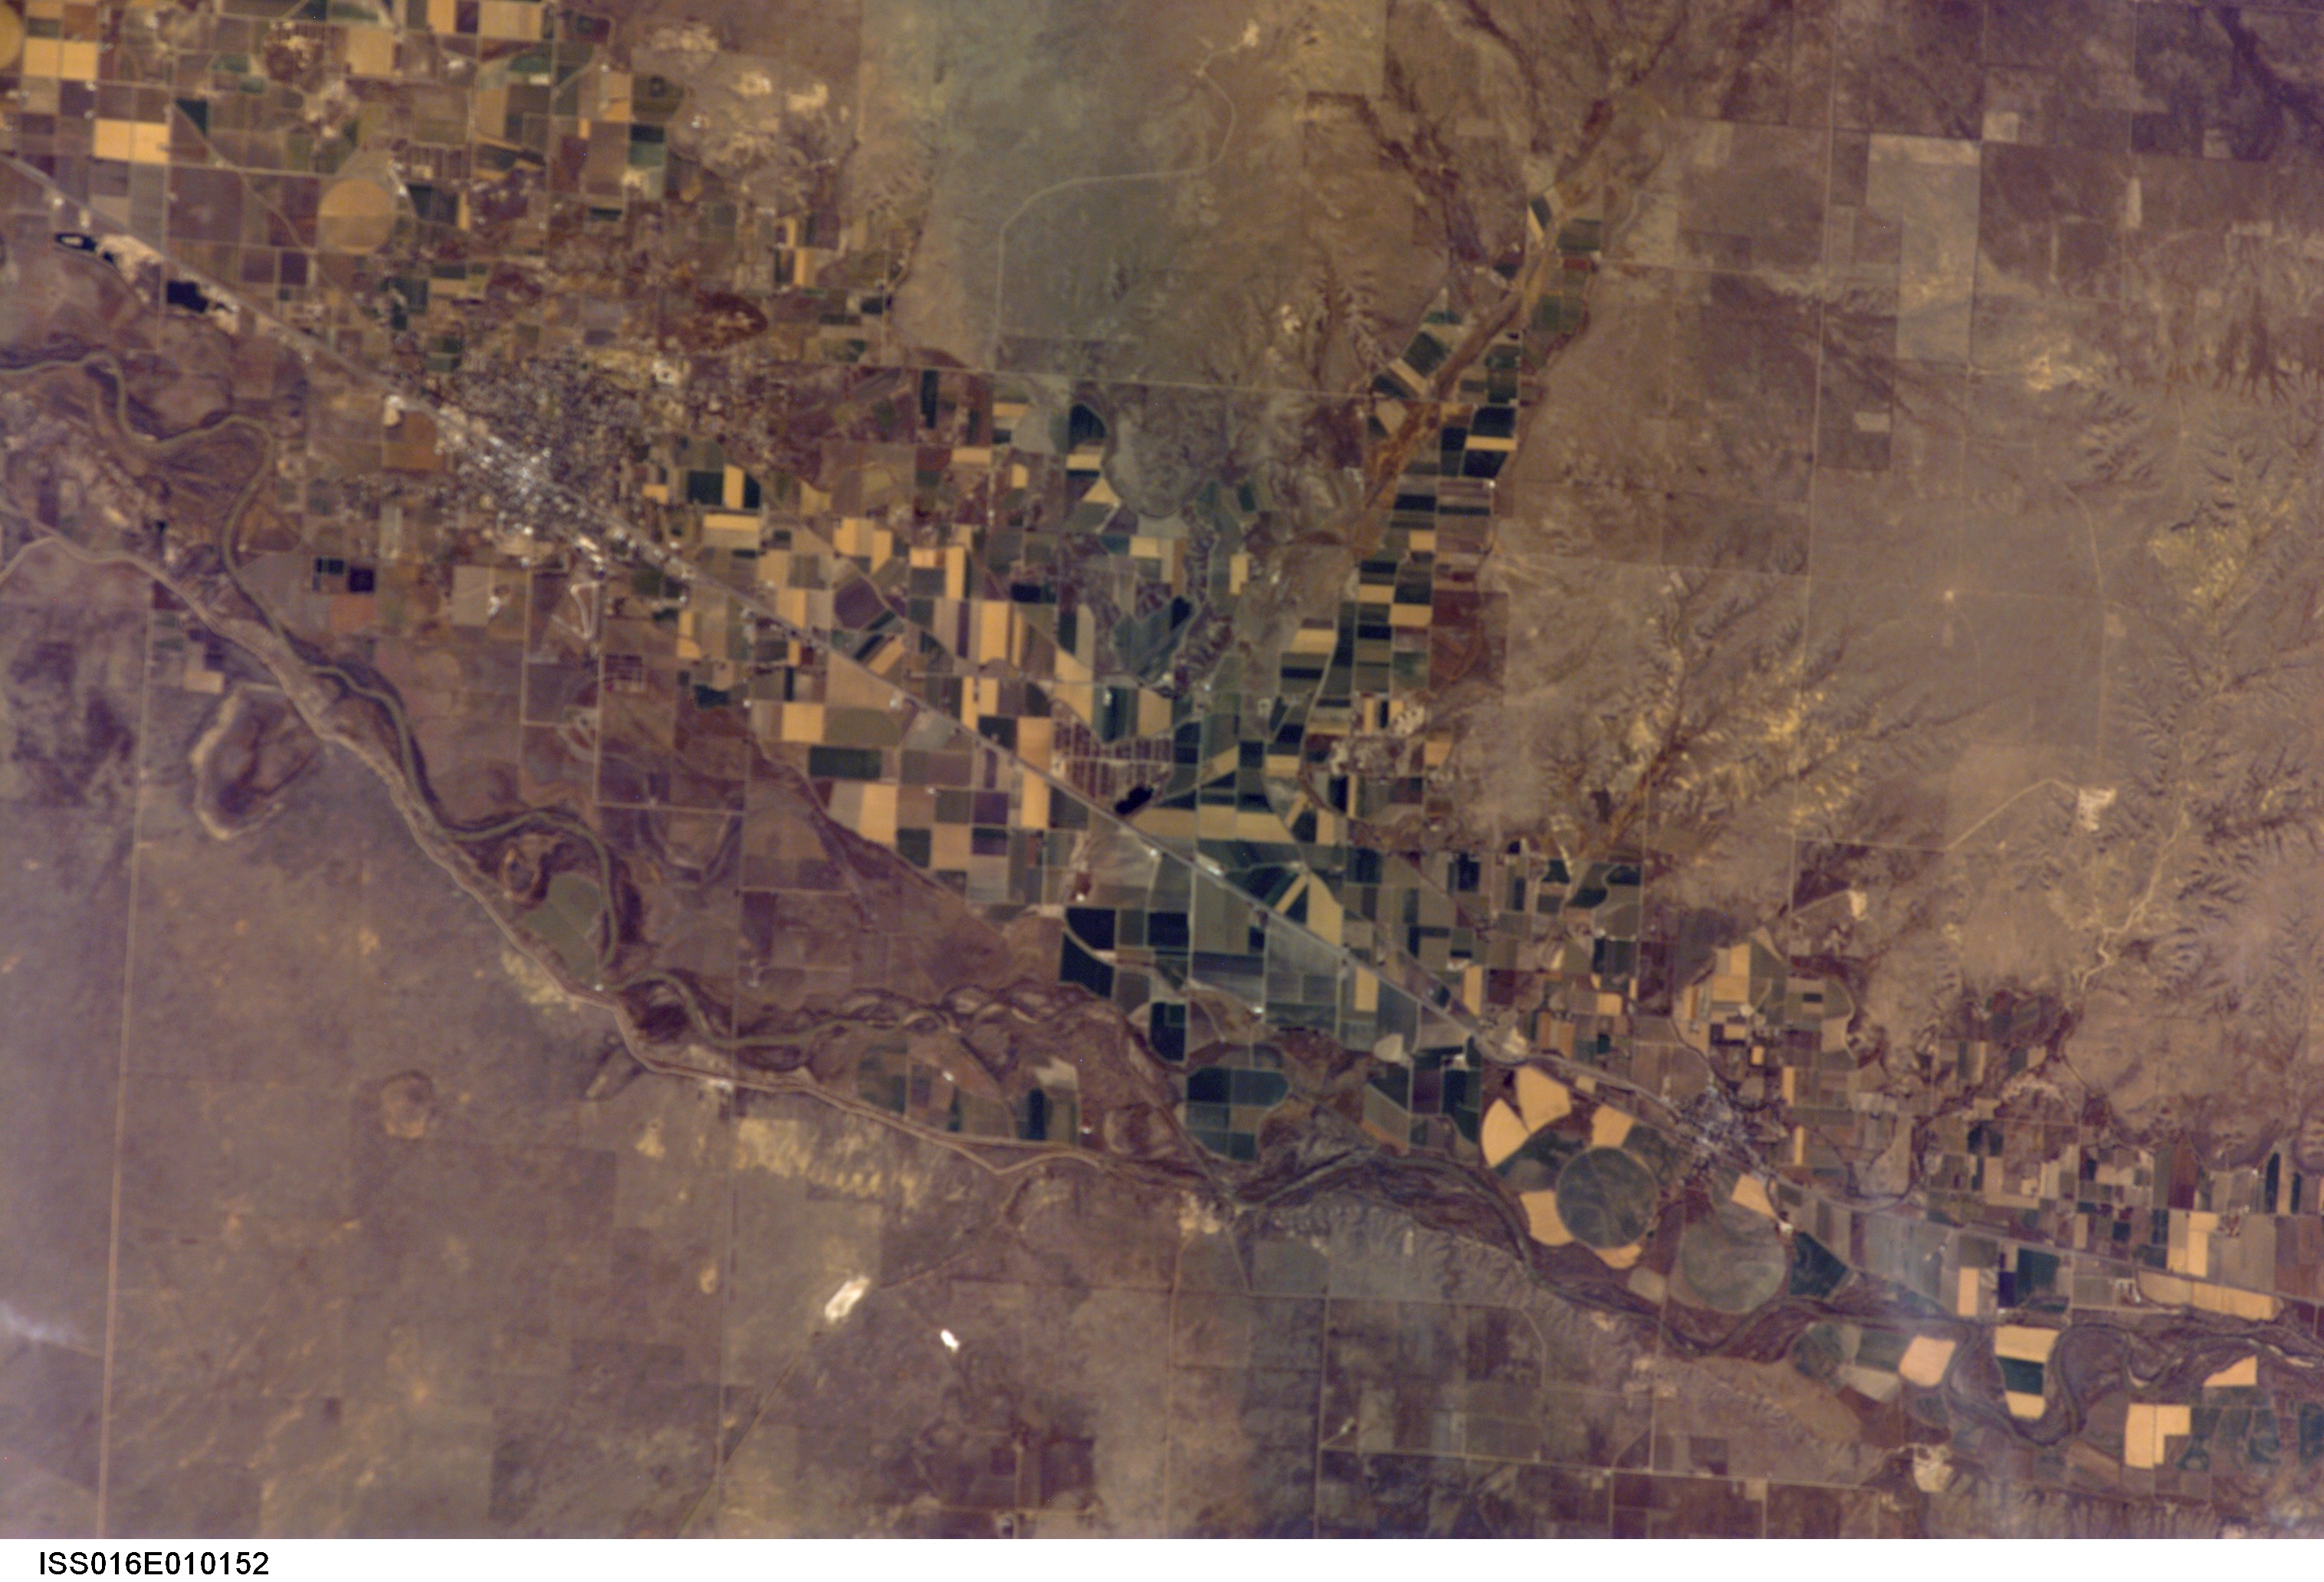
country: USA-COLORADO
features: ROCKY FORD, ARKANSAS R., AGR.
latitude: 38.0
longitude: -103.9
